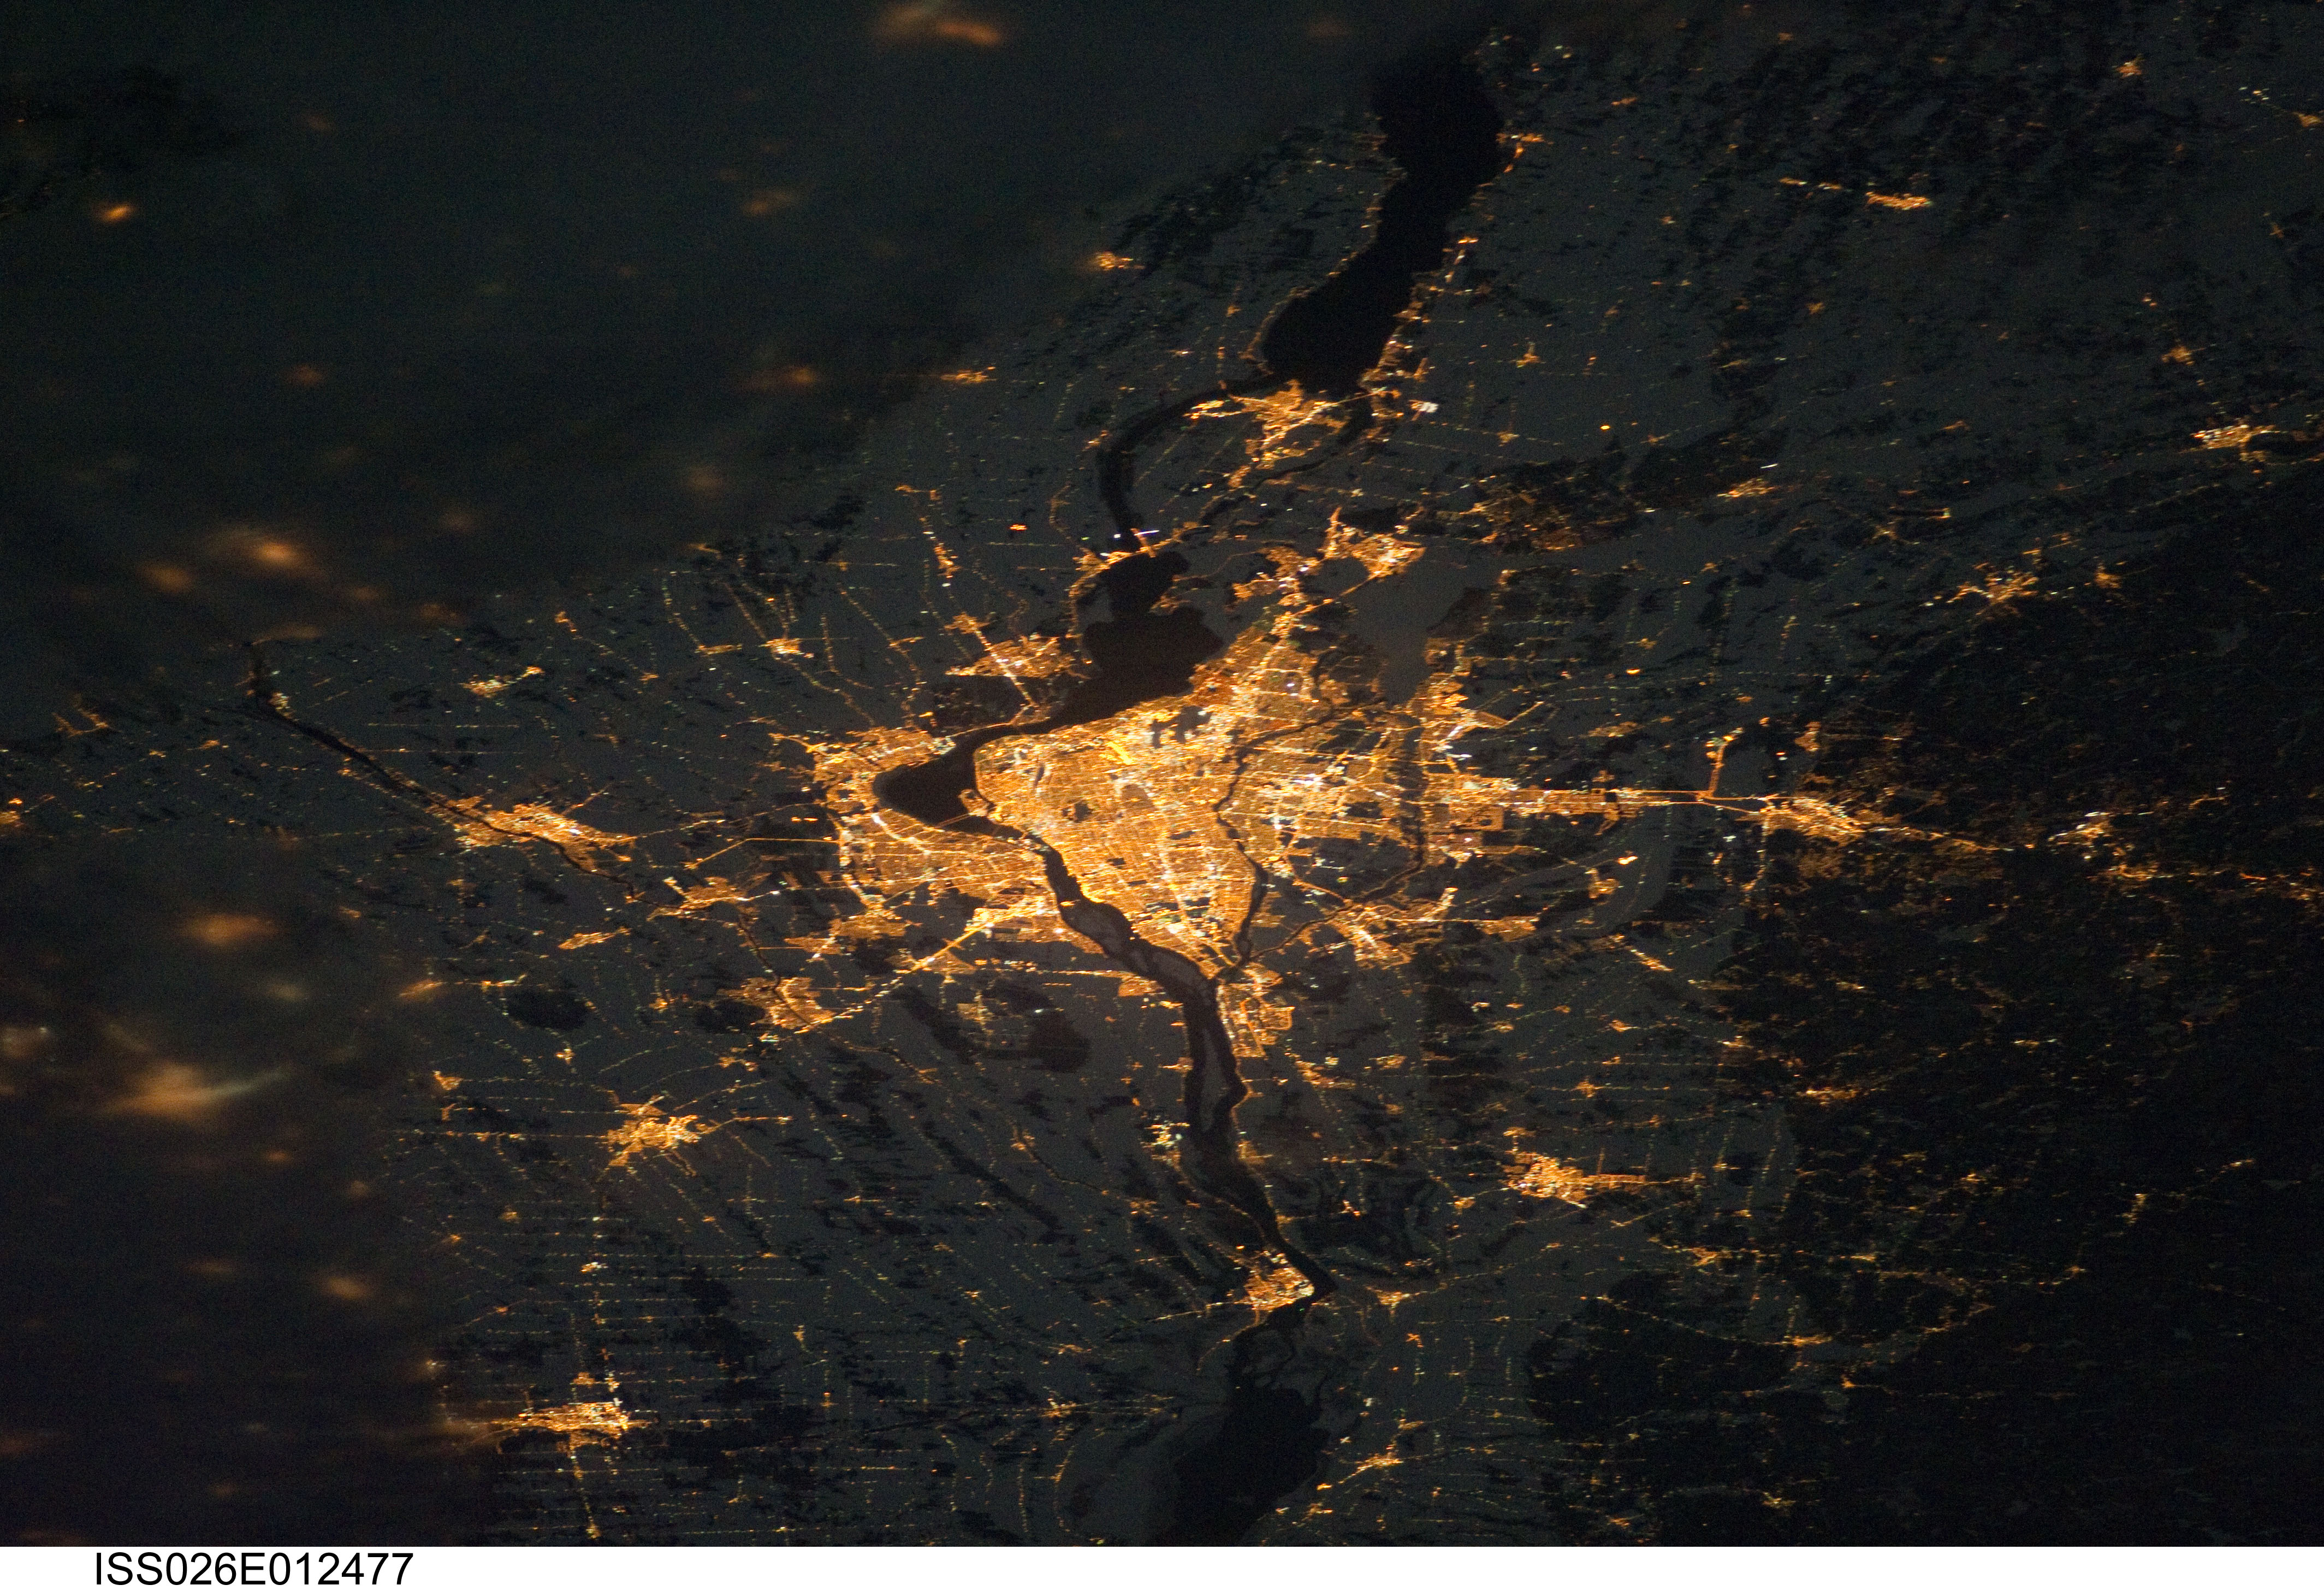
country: CANADA-Q
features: MONTREAL AT NIGHT
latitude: 45.5
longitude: -73.7
